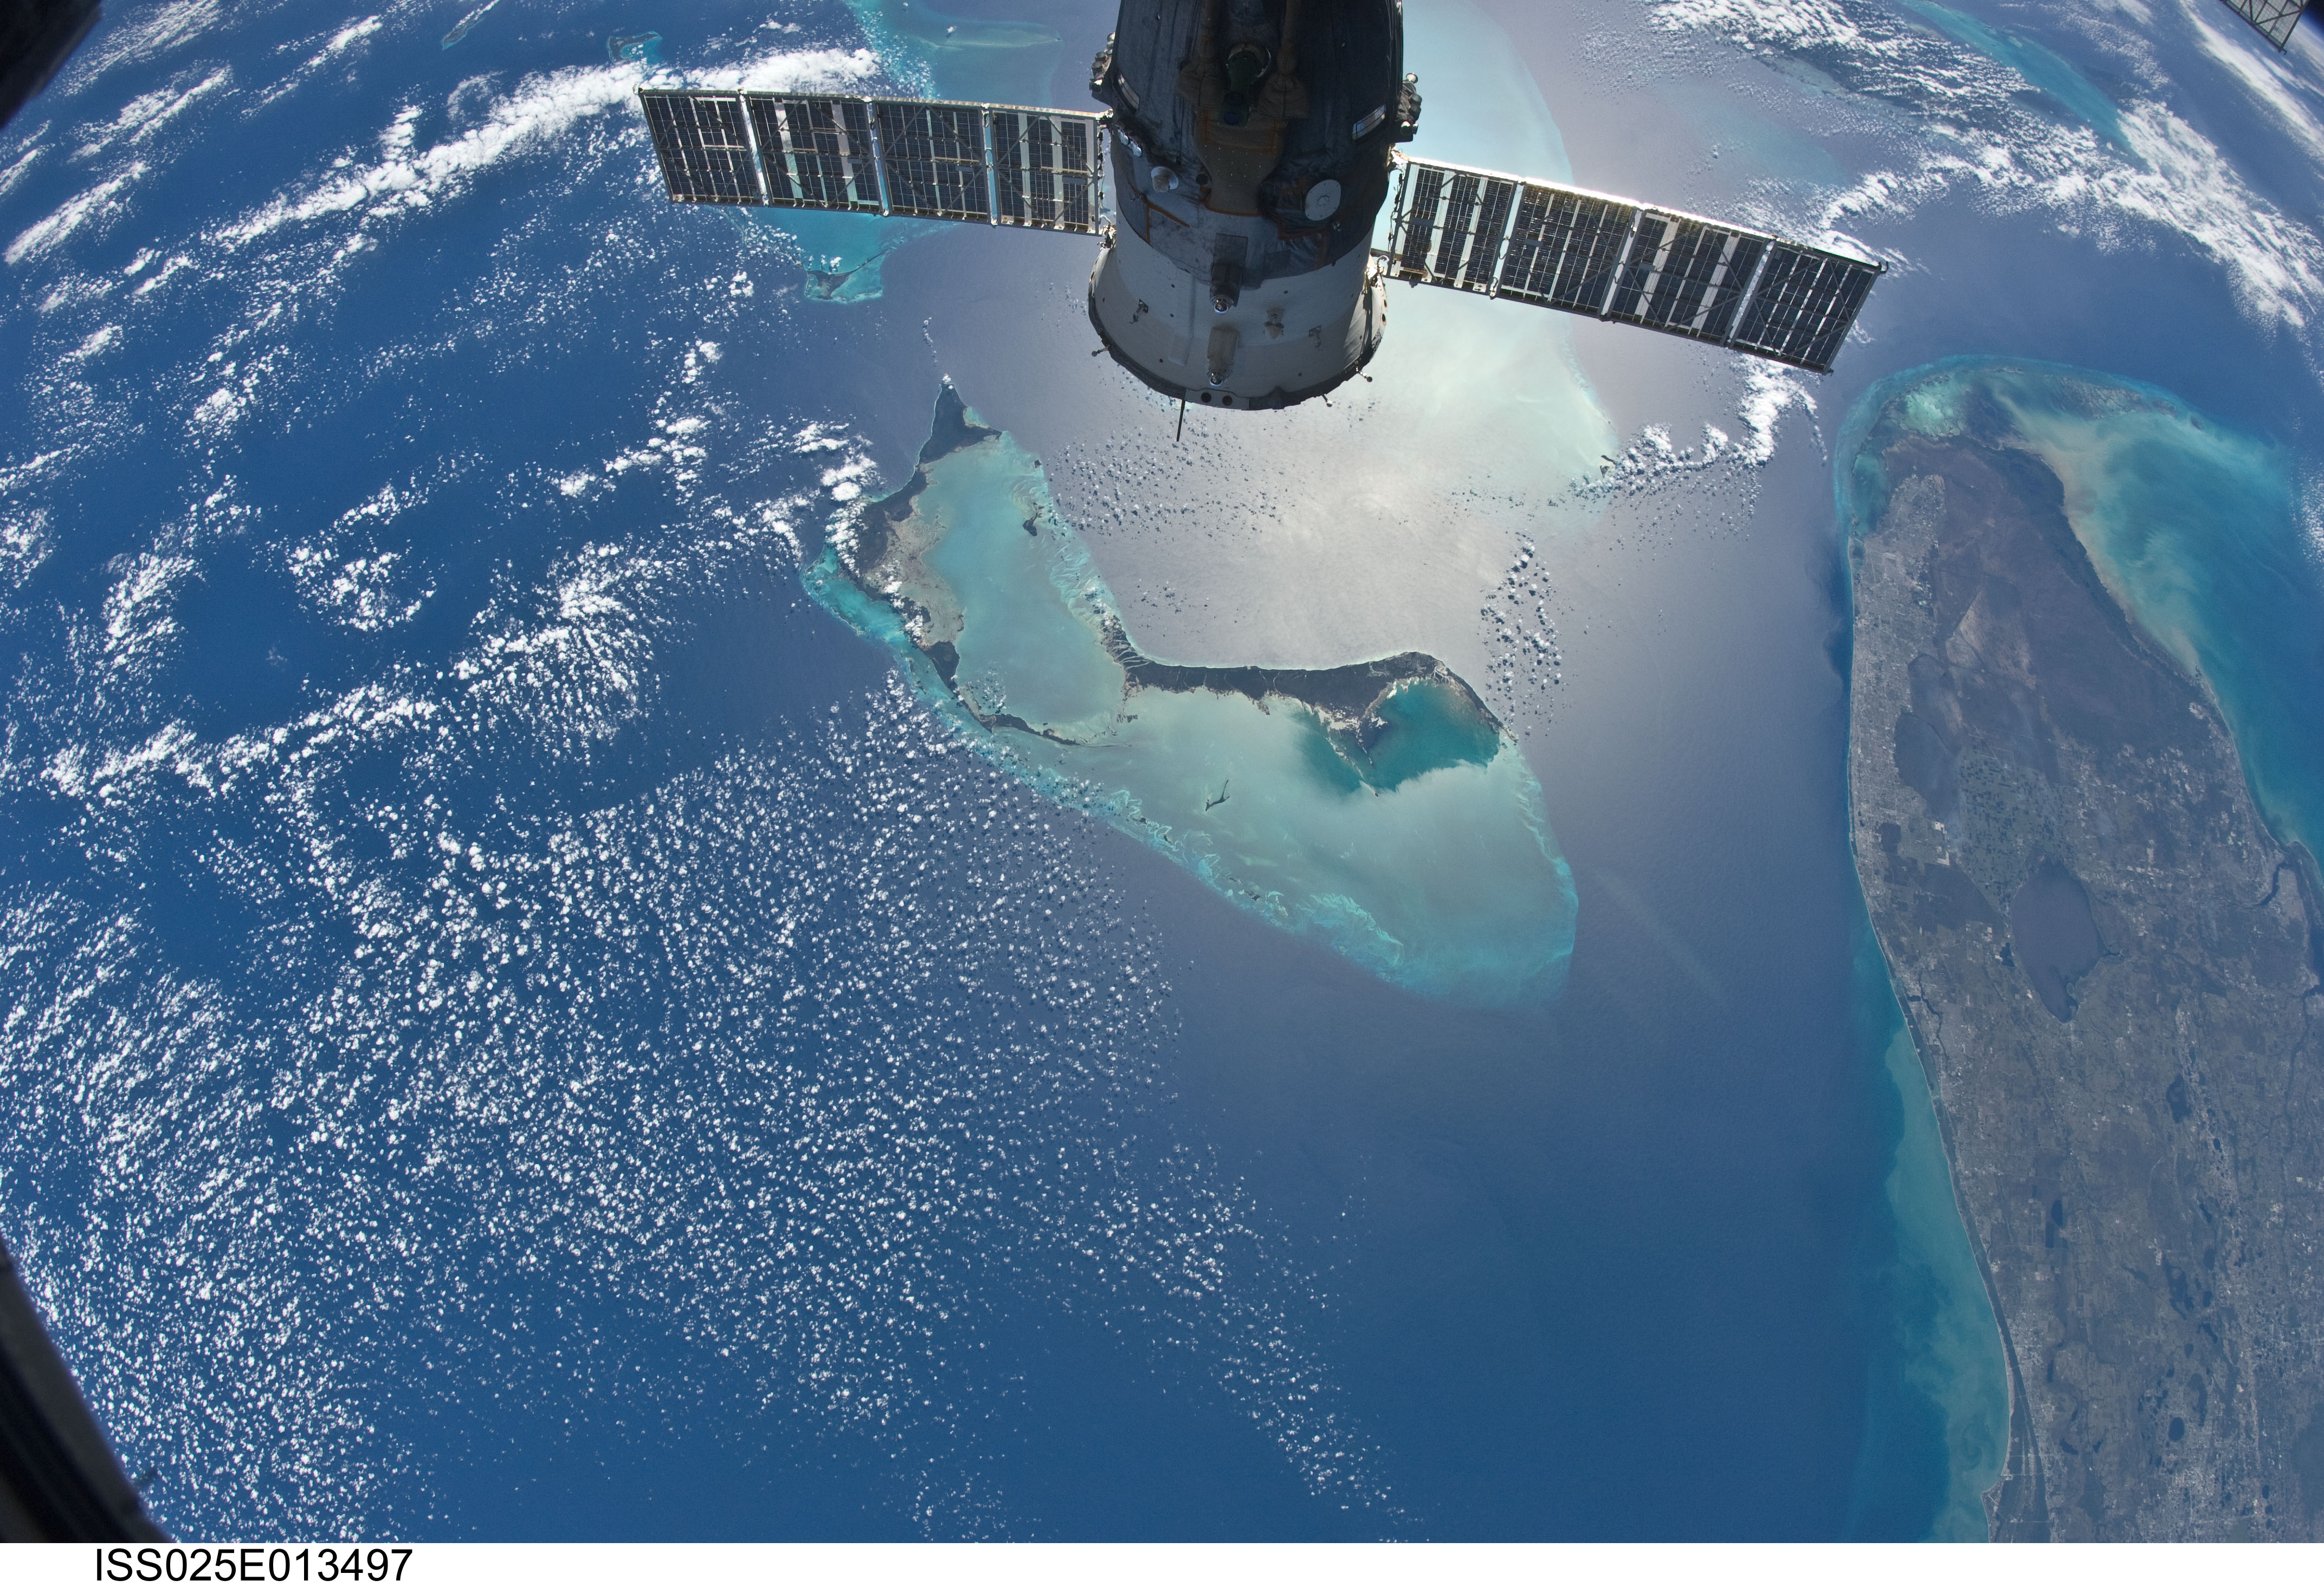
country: BAHAMAS
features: ATLANTIC O., S. FLORIDA, ISS, GLINT, GRAND BAHAMA I., ABACO I.
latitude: 27.0
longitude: -78.0
